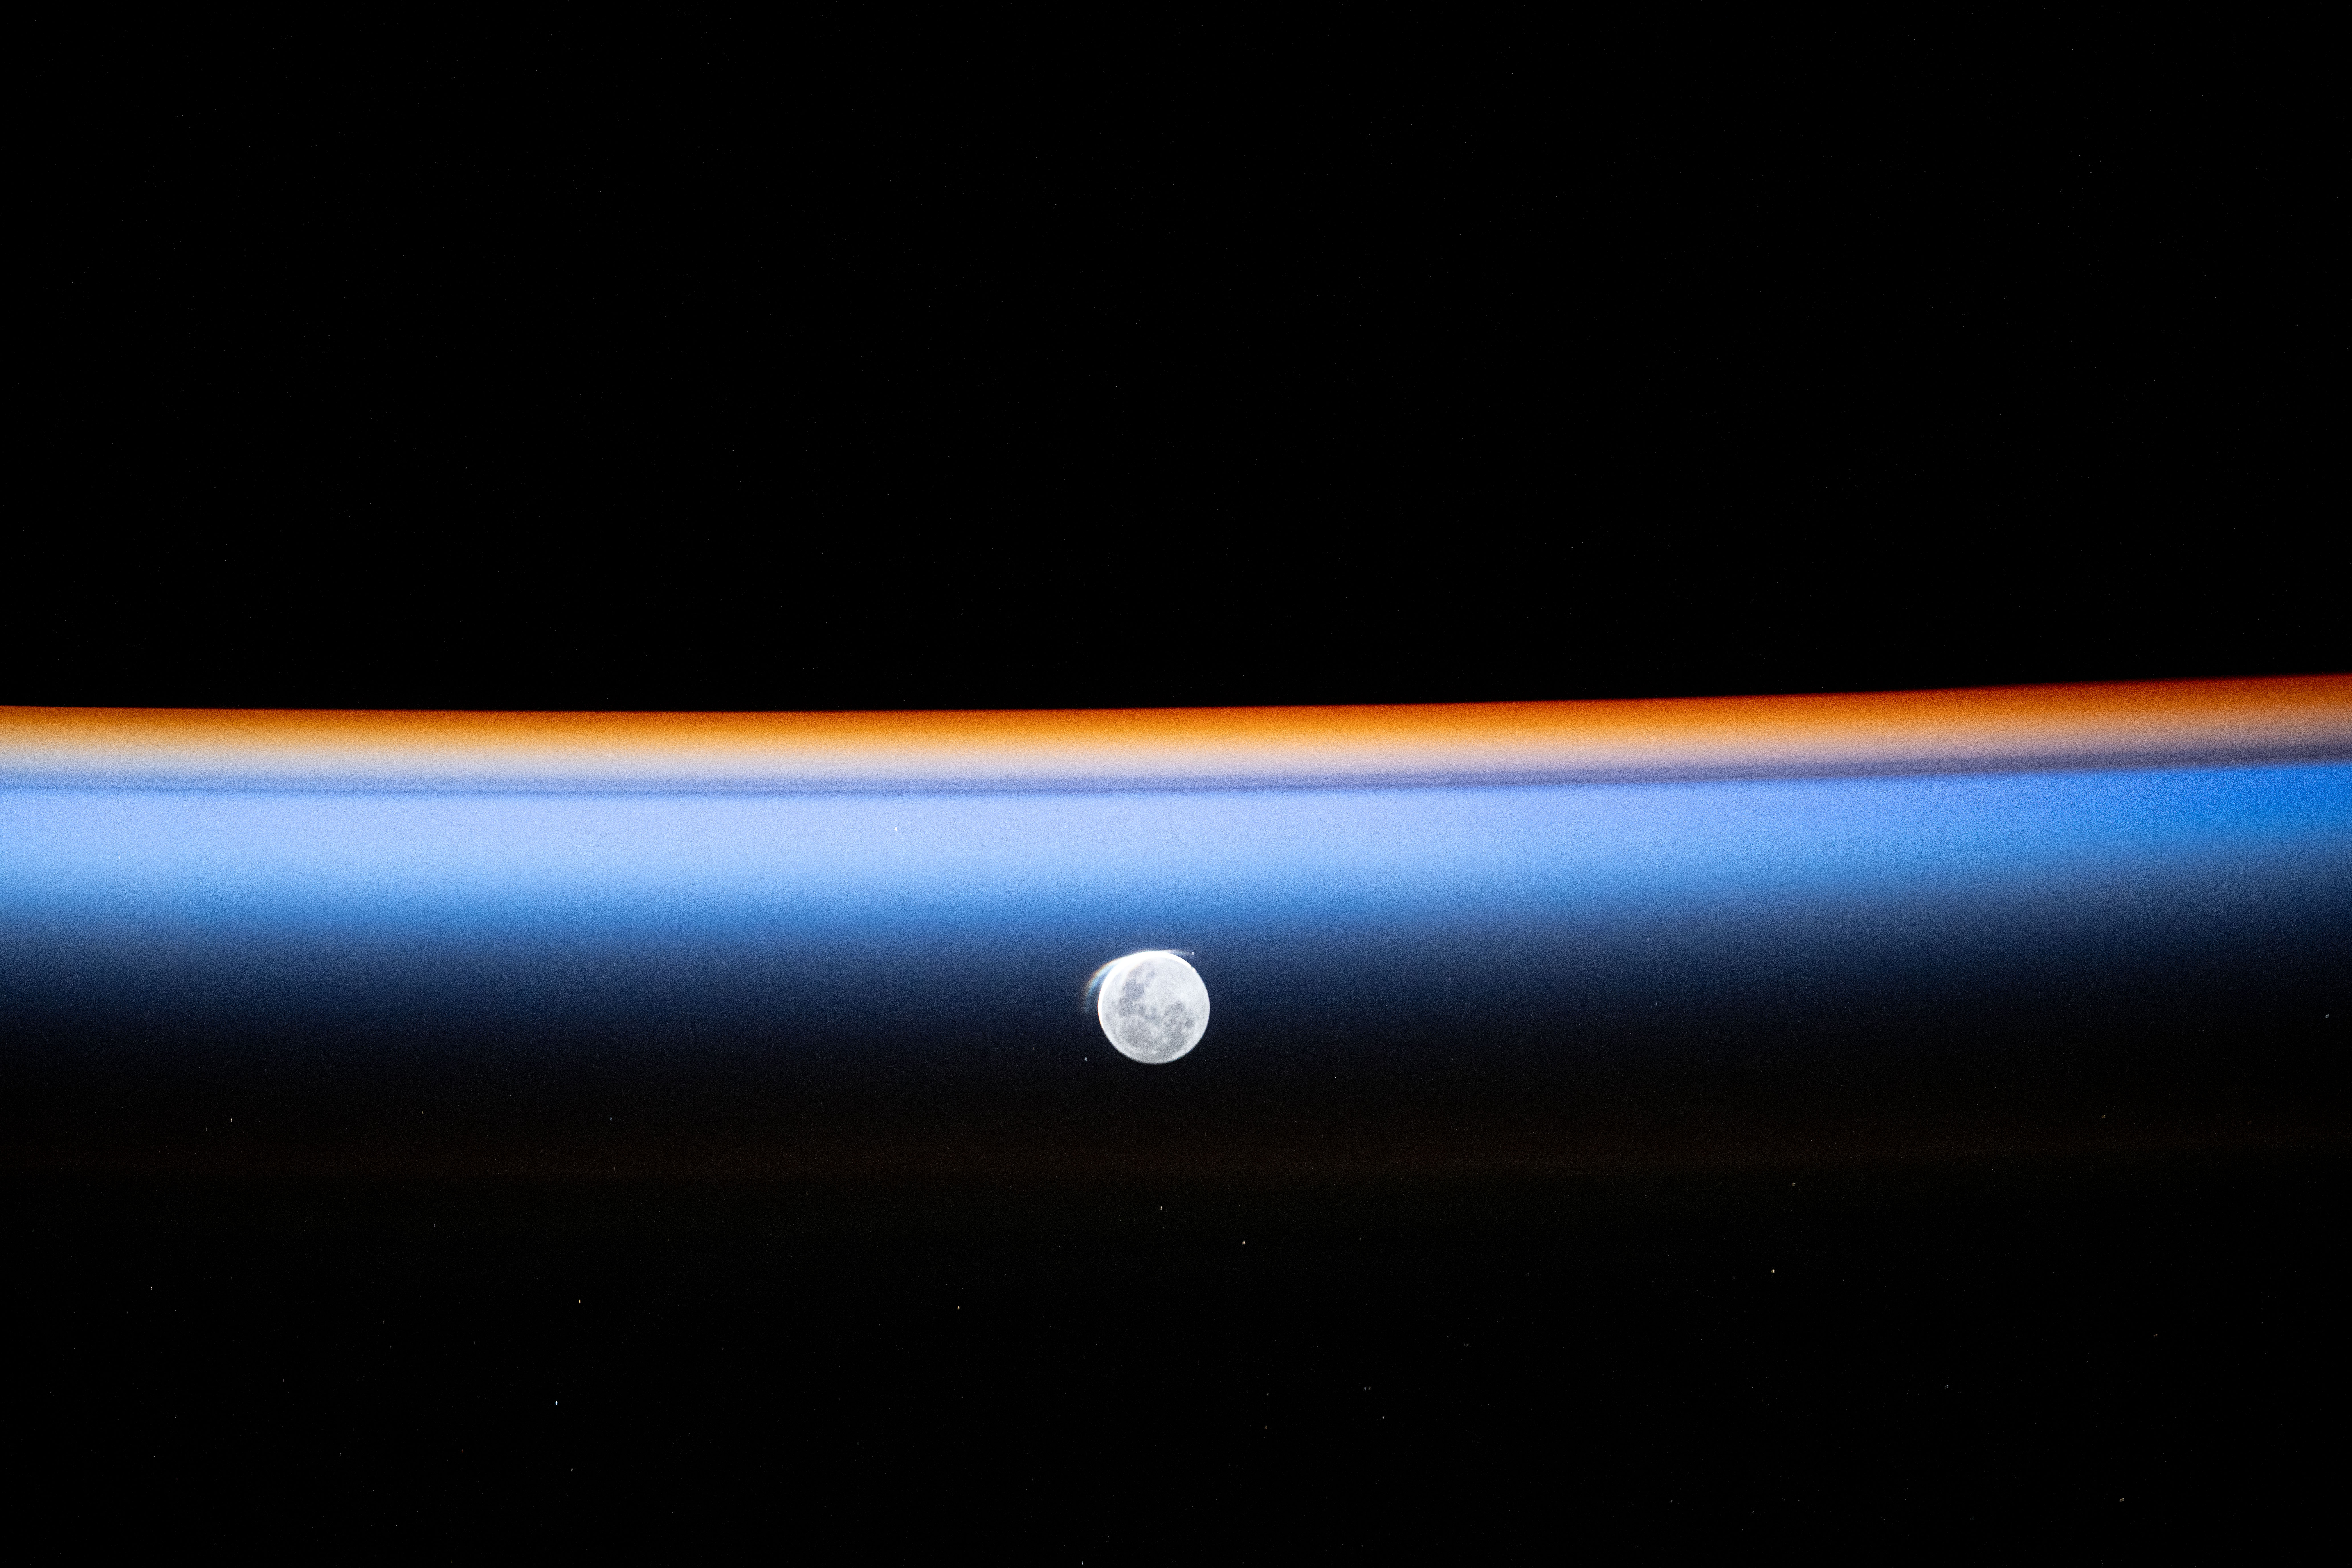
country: ATMOSPHERIC LIMB
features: MOON, ICE CRYSTALS, ATMOSPHERE, EARTH LIMB, ATMOSPHERIC LAYERS
